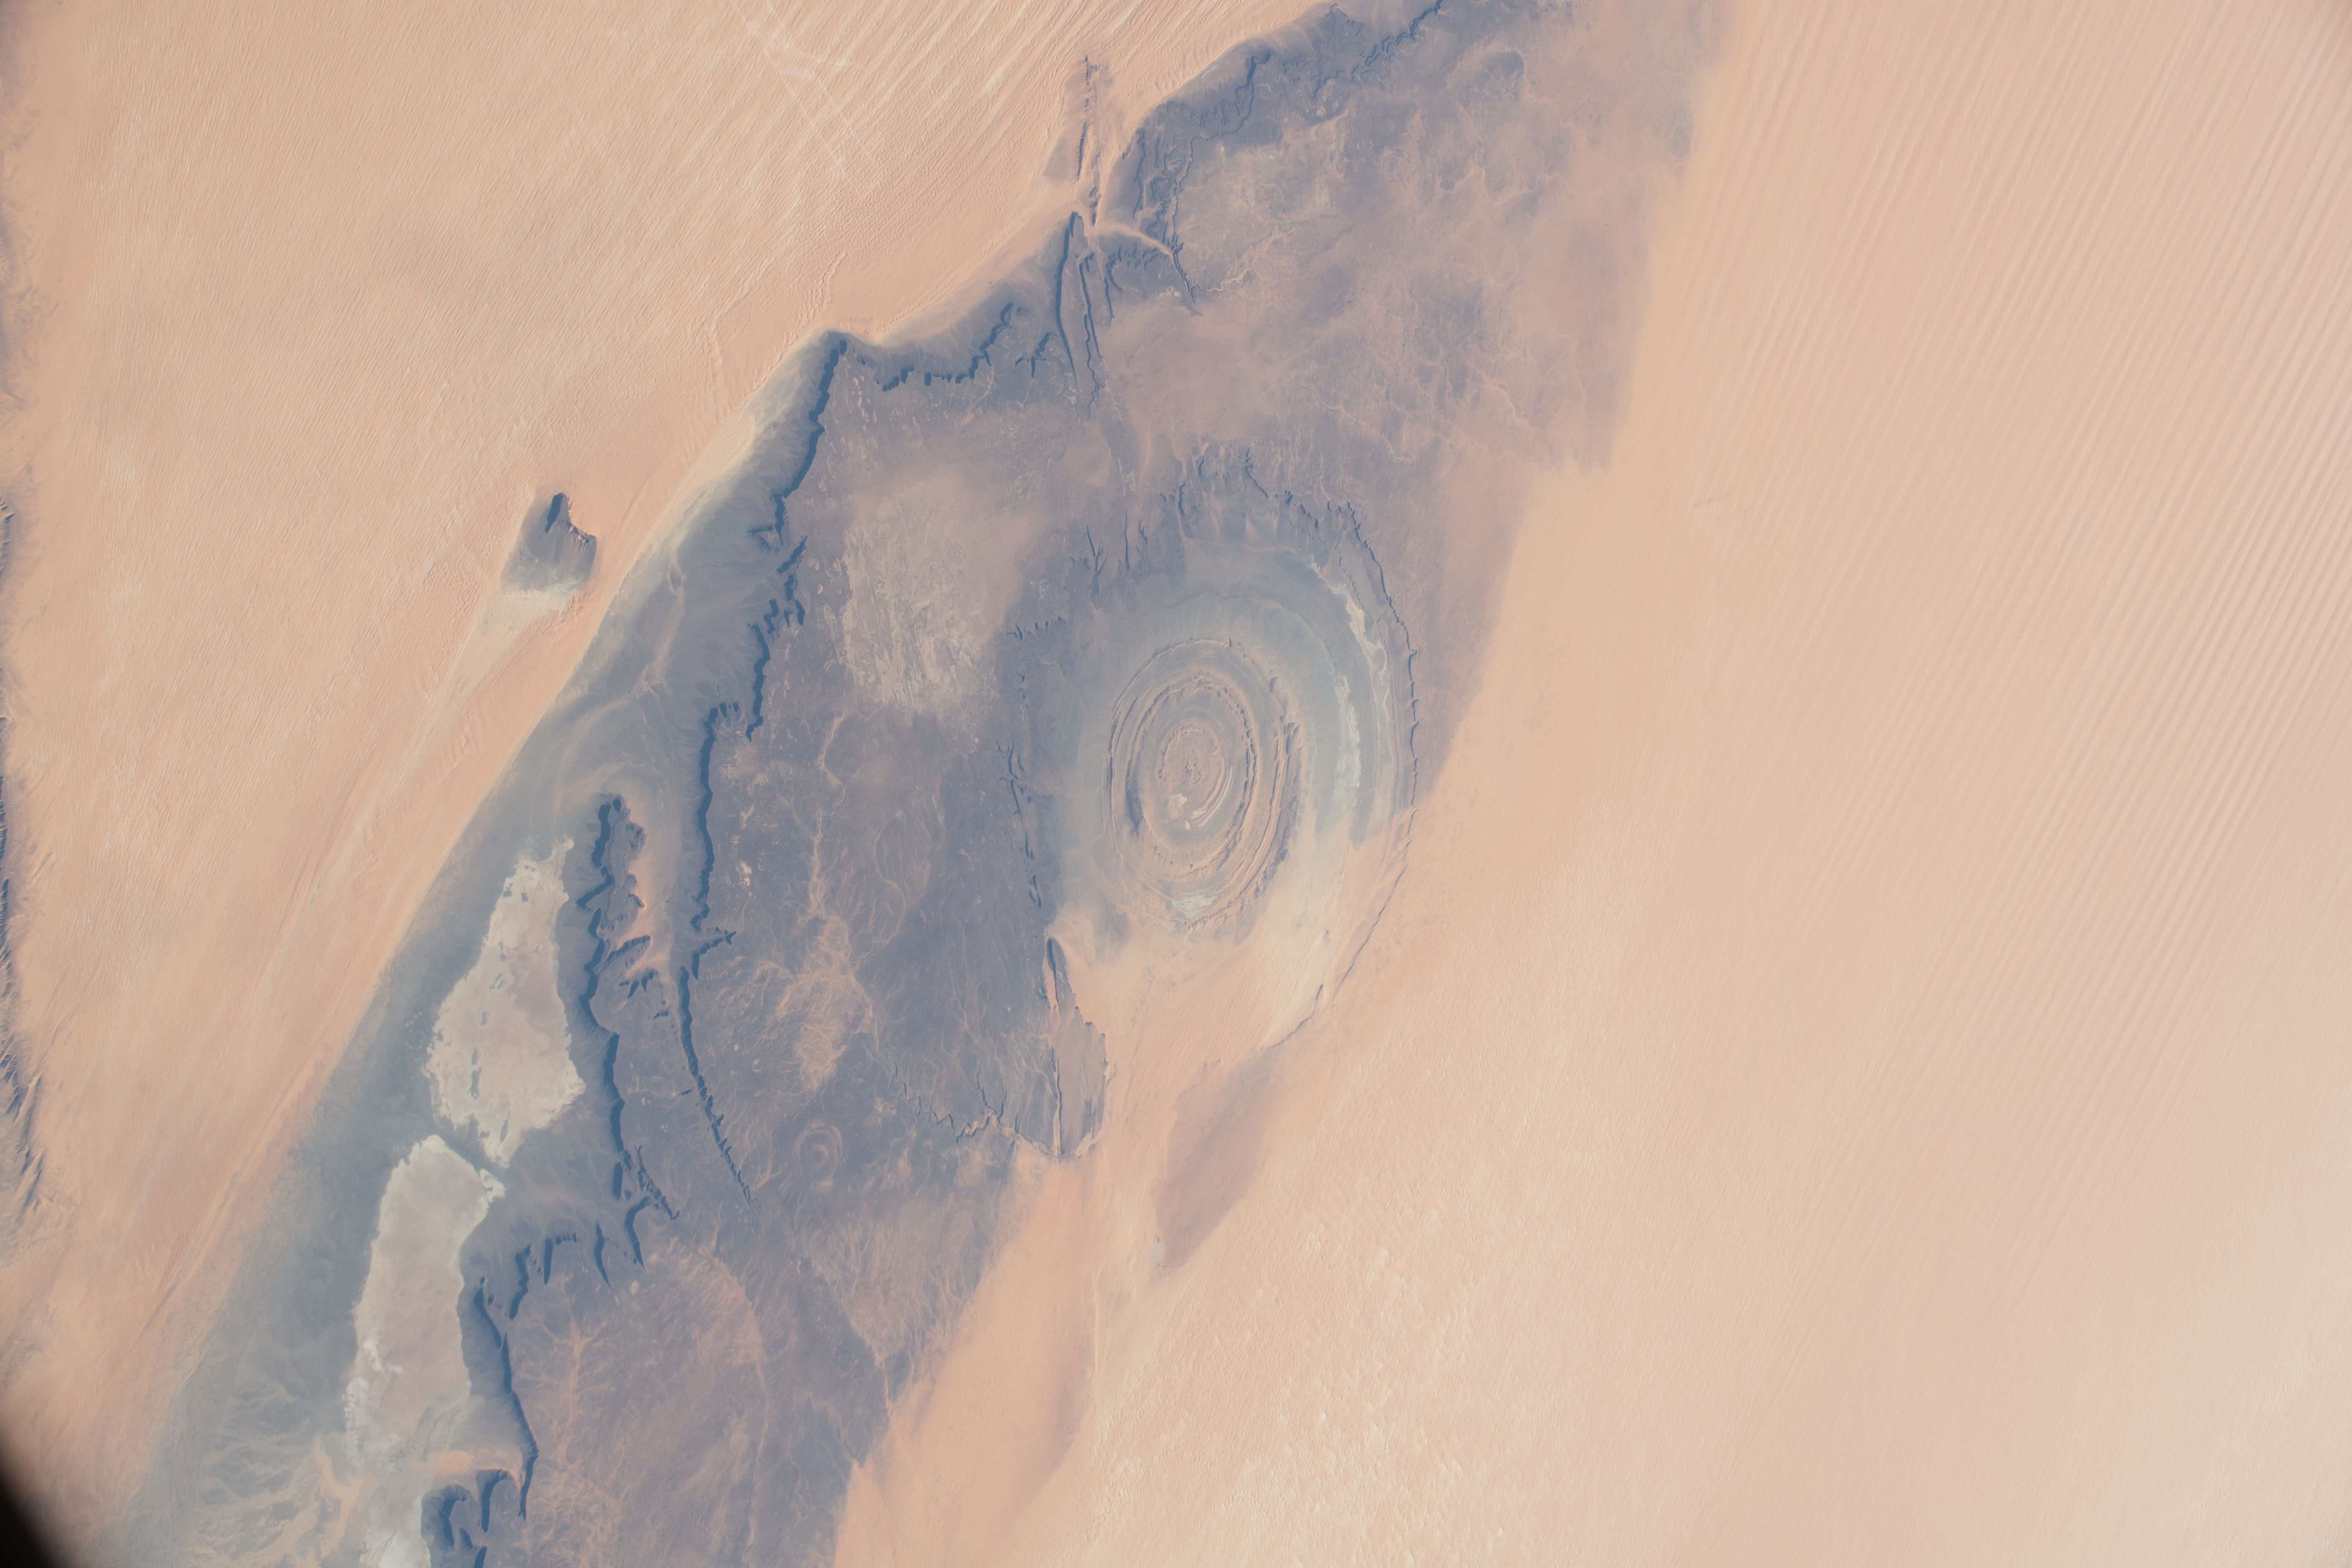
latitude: 21.1
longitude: -11.4
